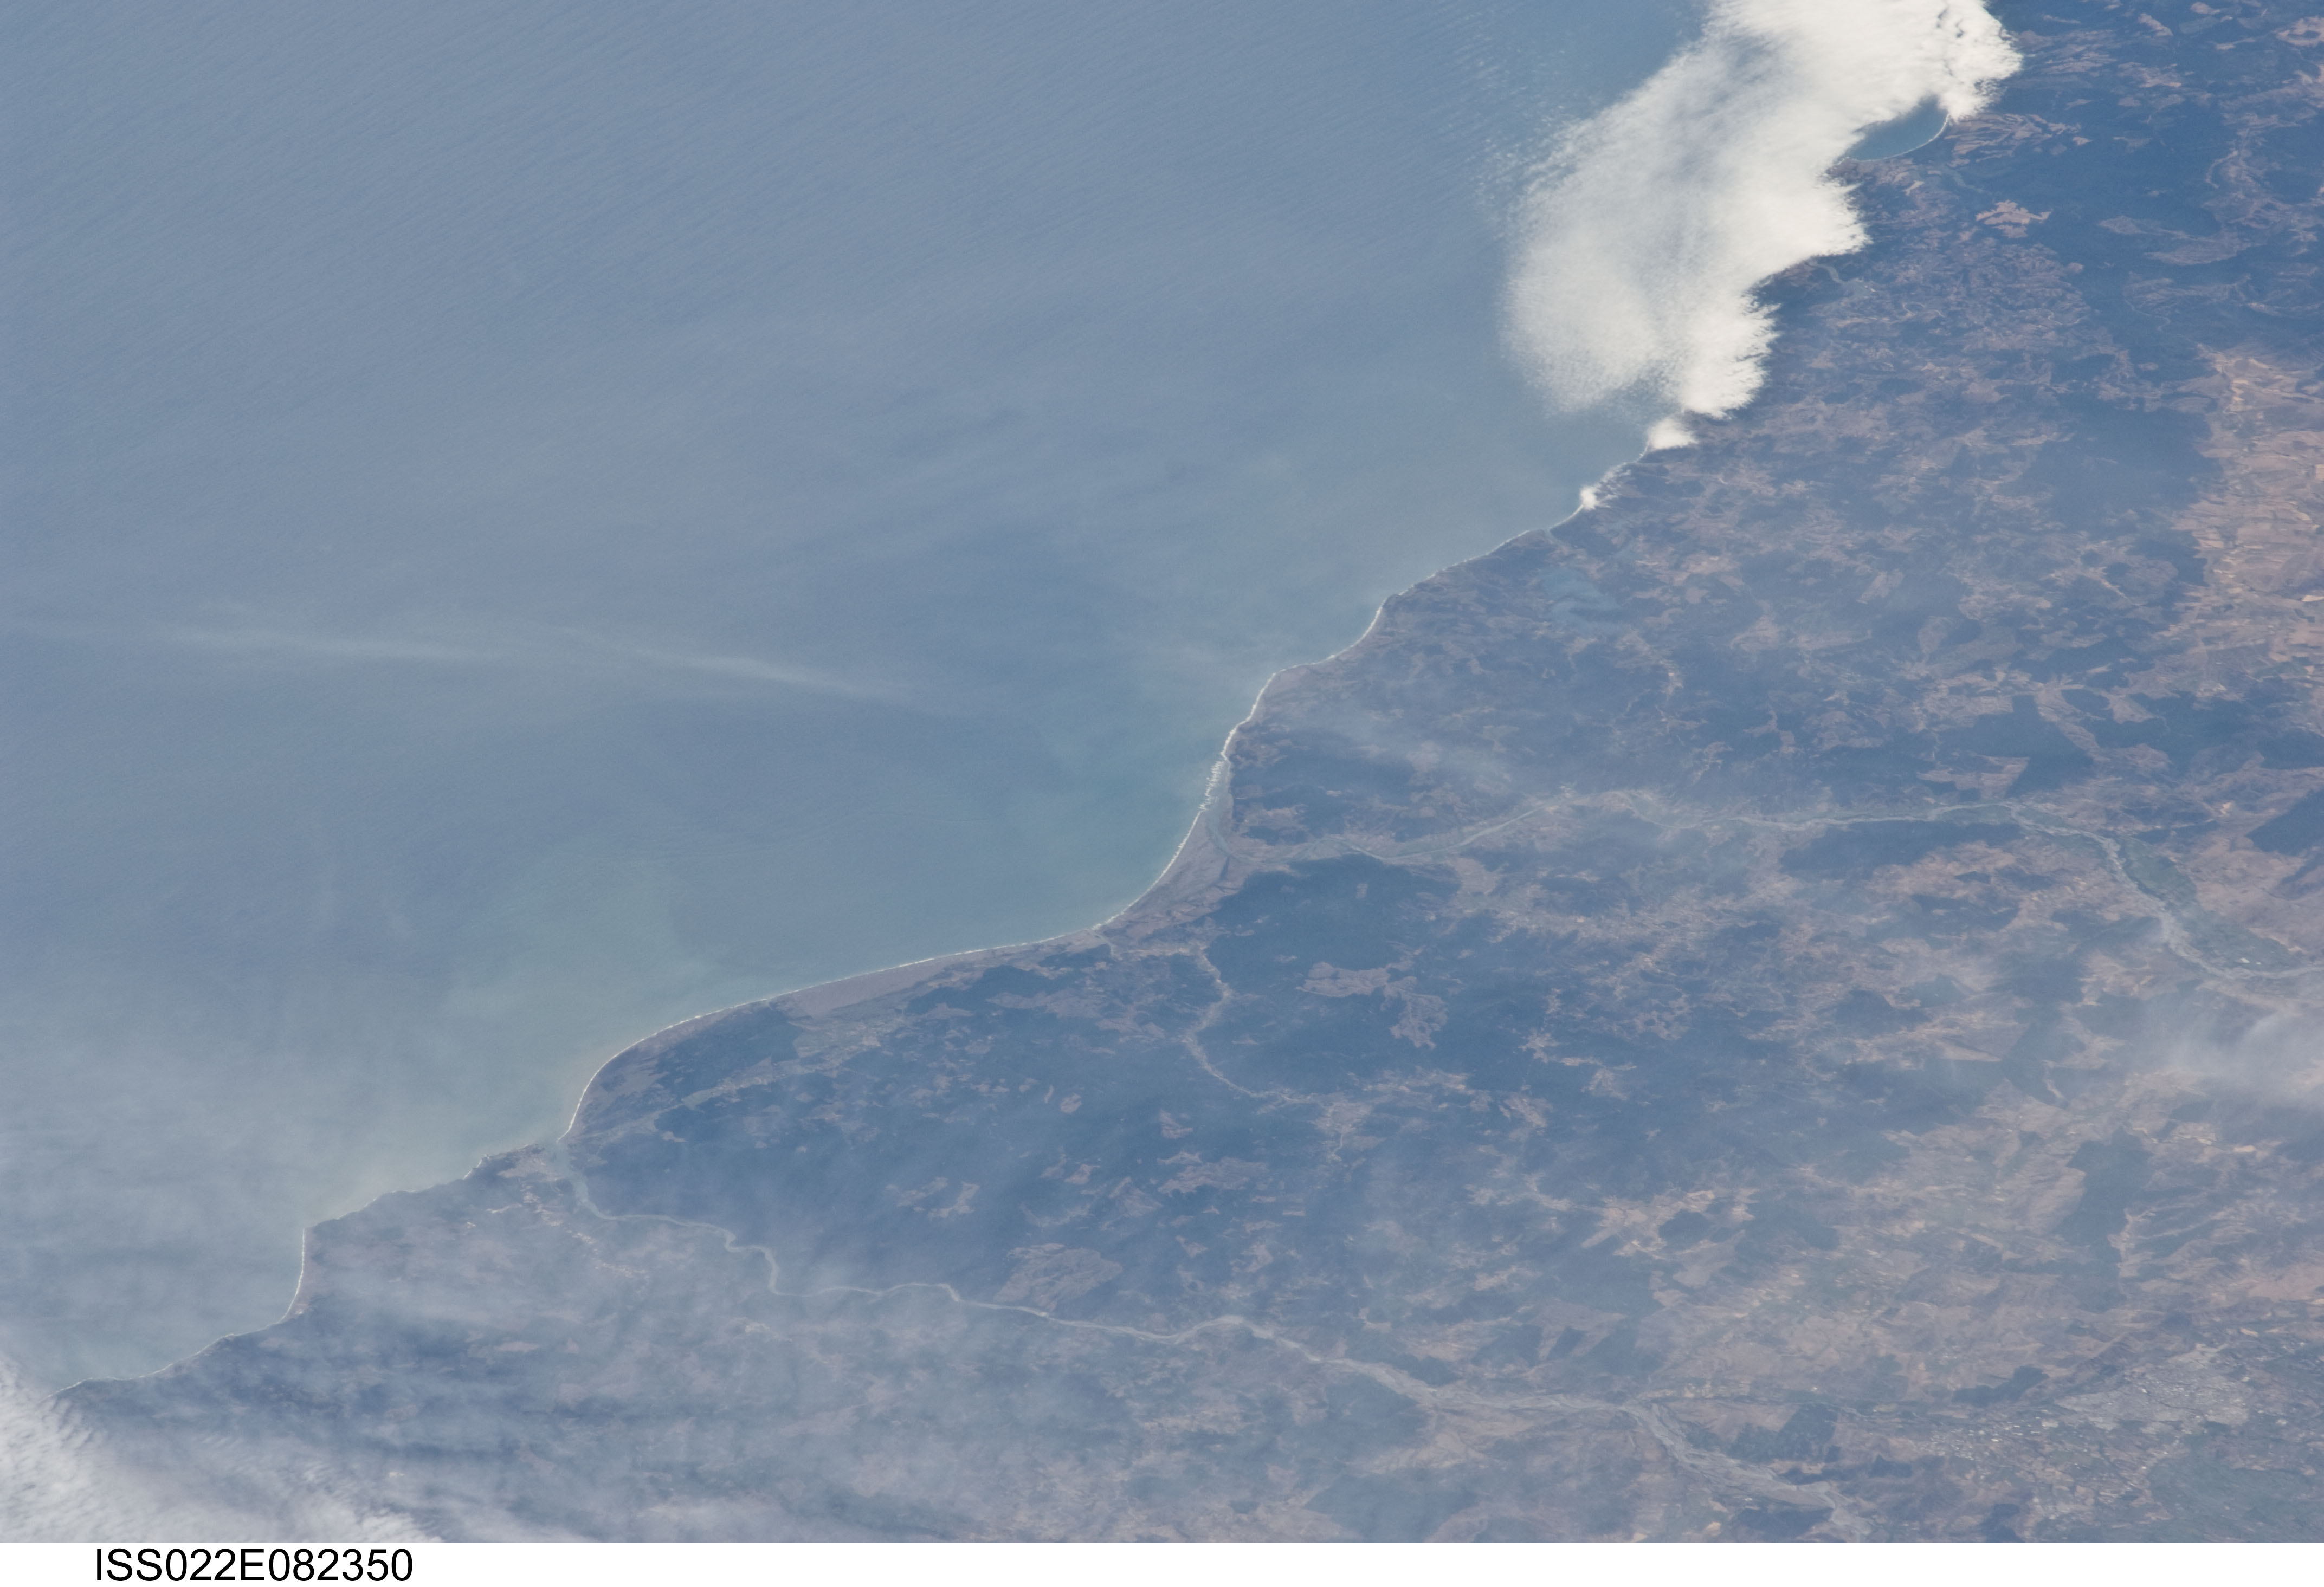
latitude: -35.0
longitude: -72.2
